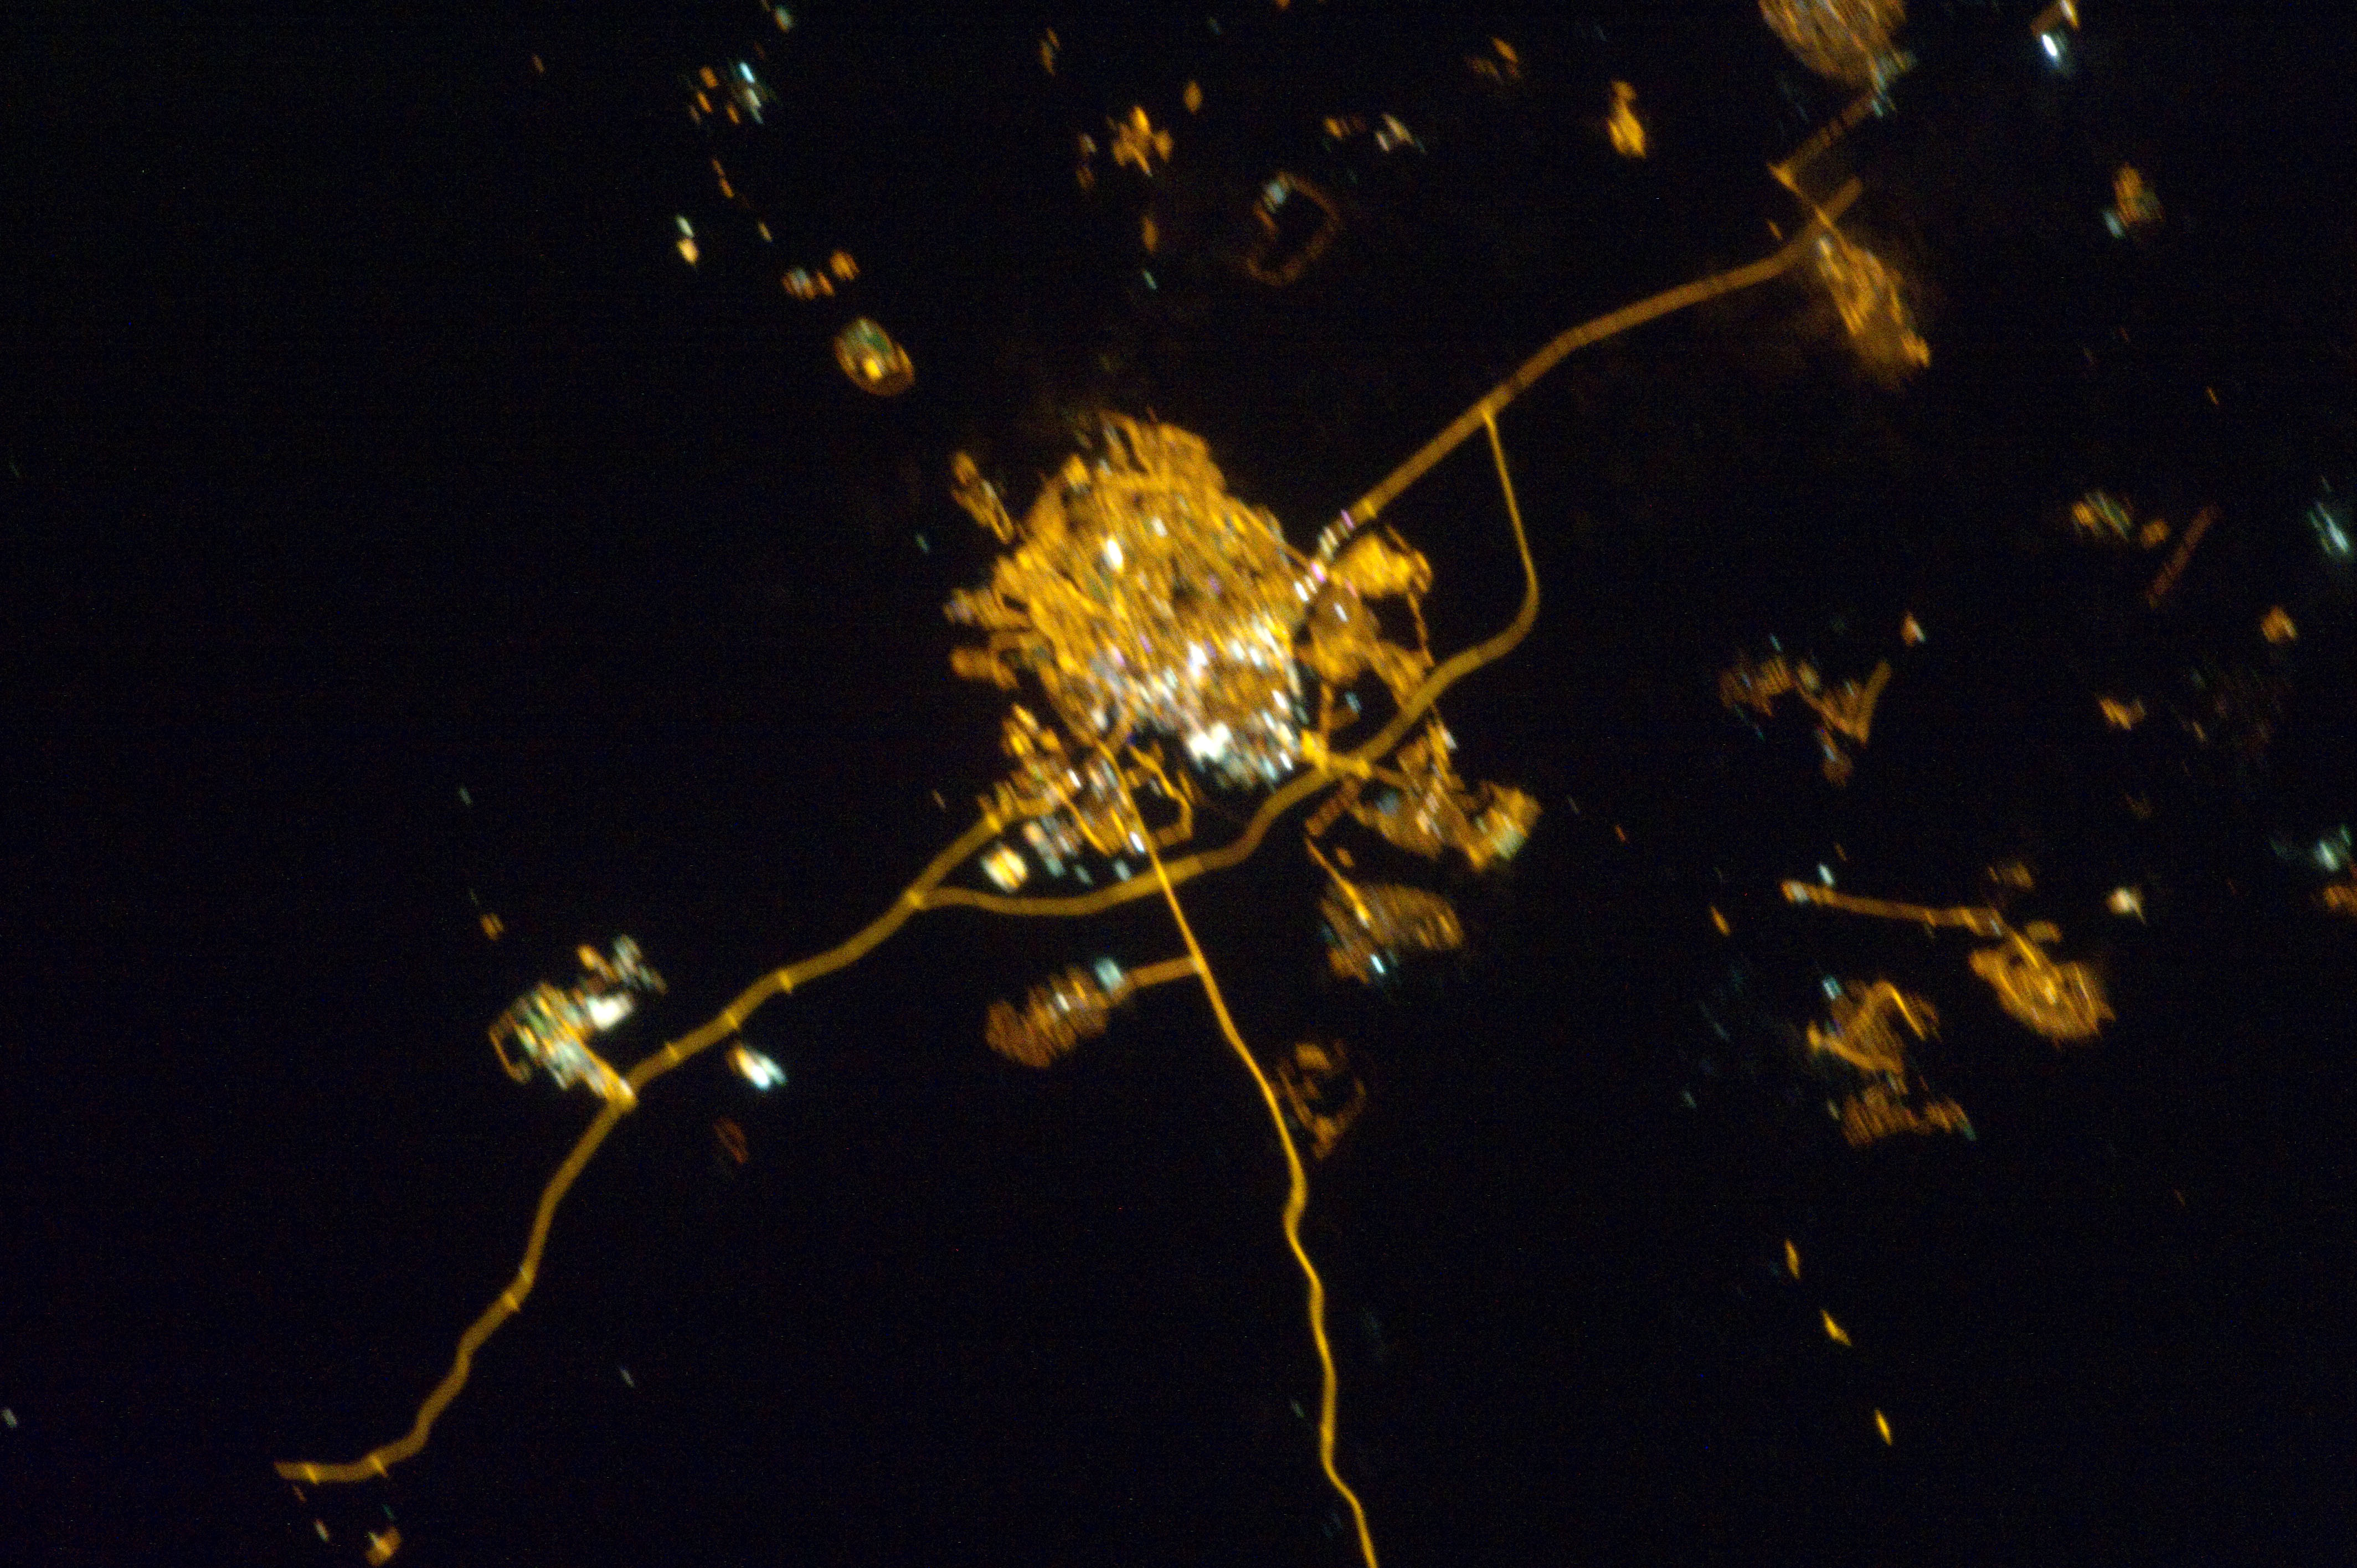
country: ISRAEL
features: ISRAEL, BE'ER SHEVA, LEHAVIM, OMER, UMM BATIN, TEL SHEVA, NEVATIM, SEGEV SHALOM, ROUTE 40, ROUTE 406, ROUTE 25,ISRAEL, BEERSHEBA CY.,BE'ER SHEVA ISRAEL AT NIGHT
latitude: 31.2
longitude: 34.8
